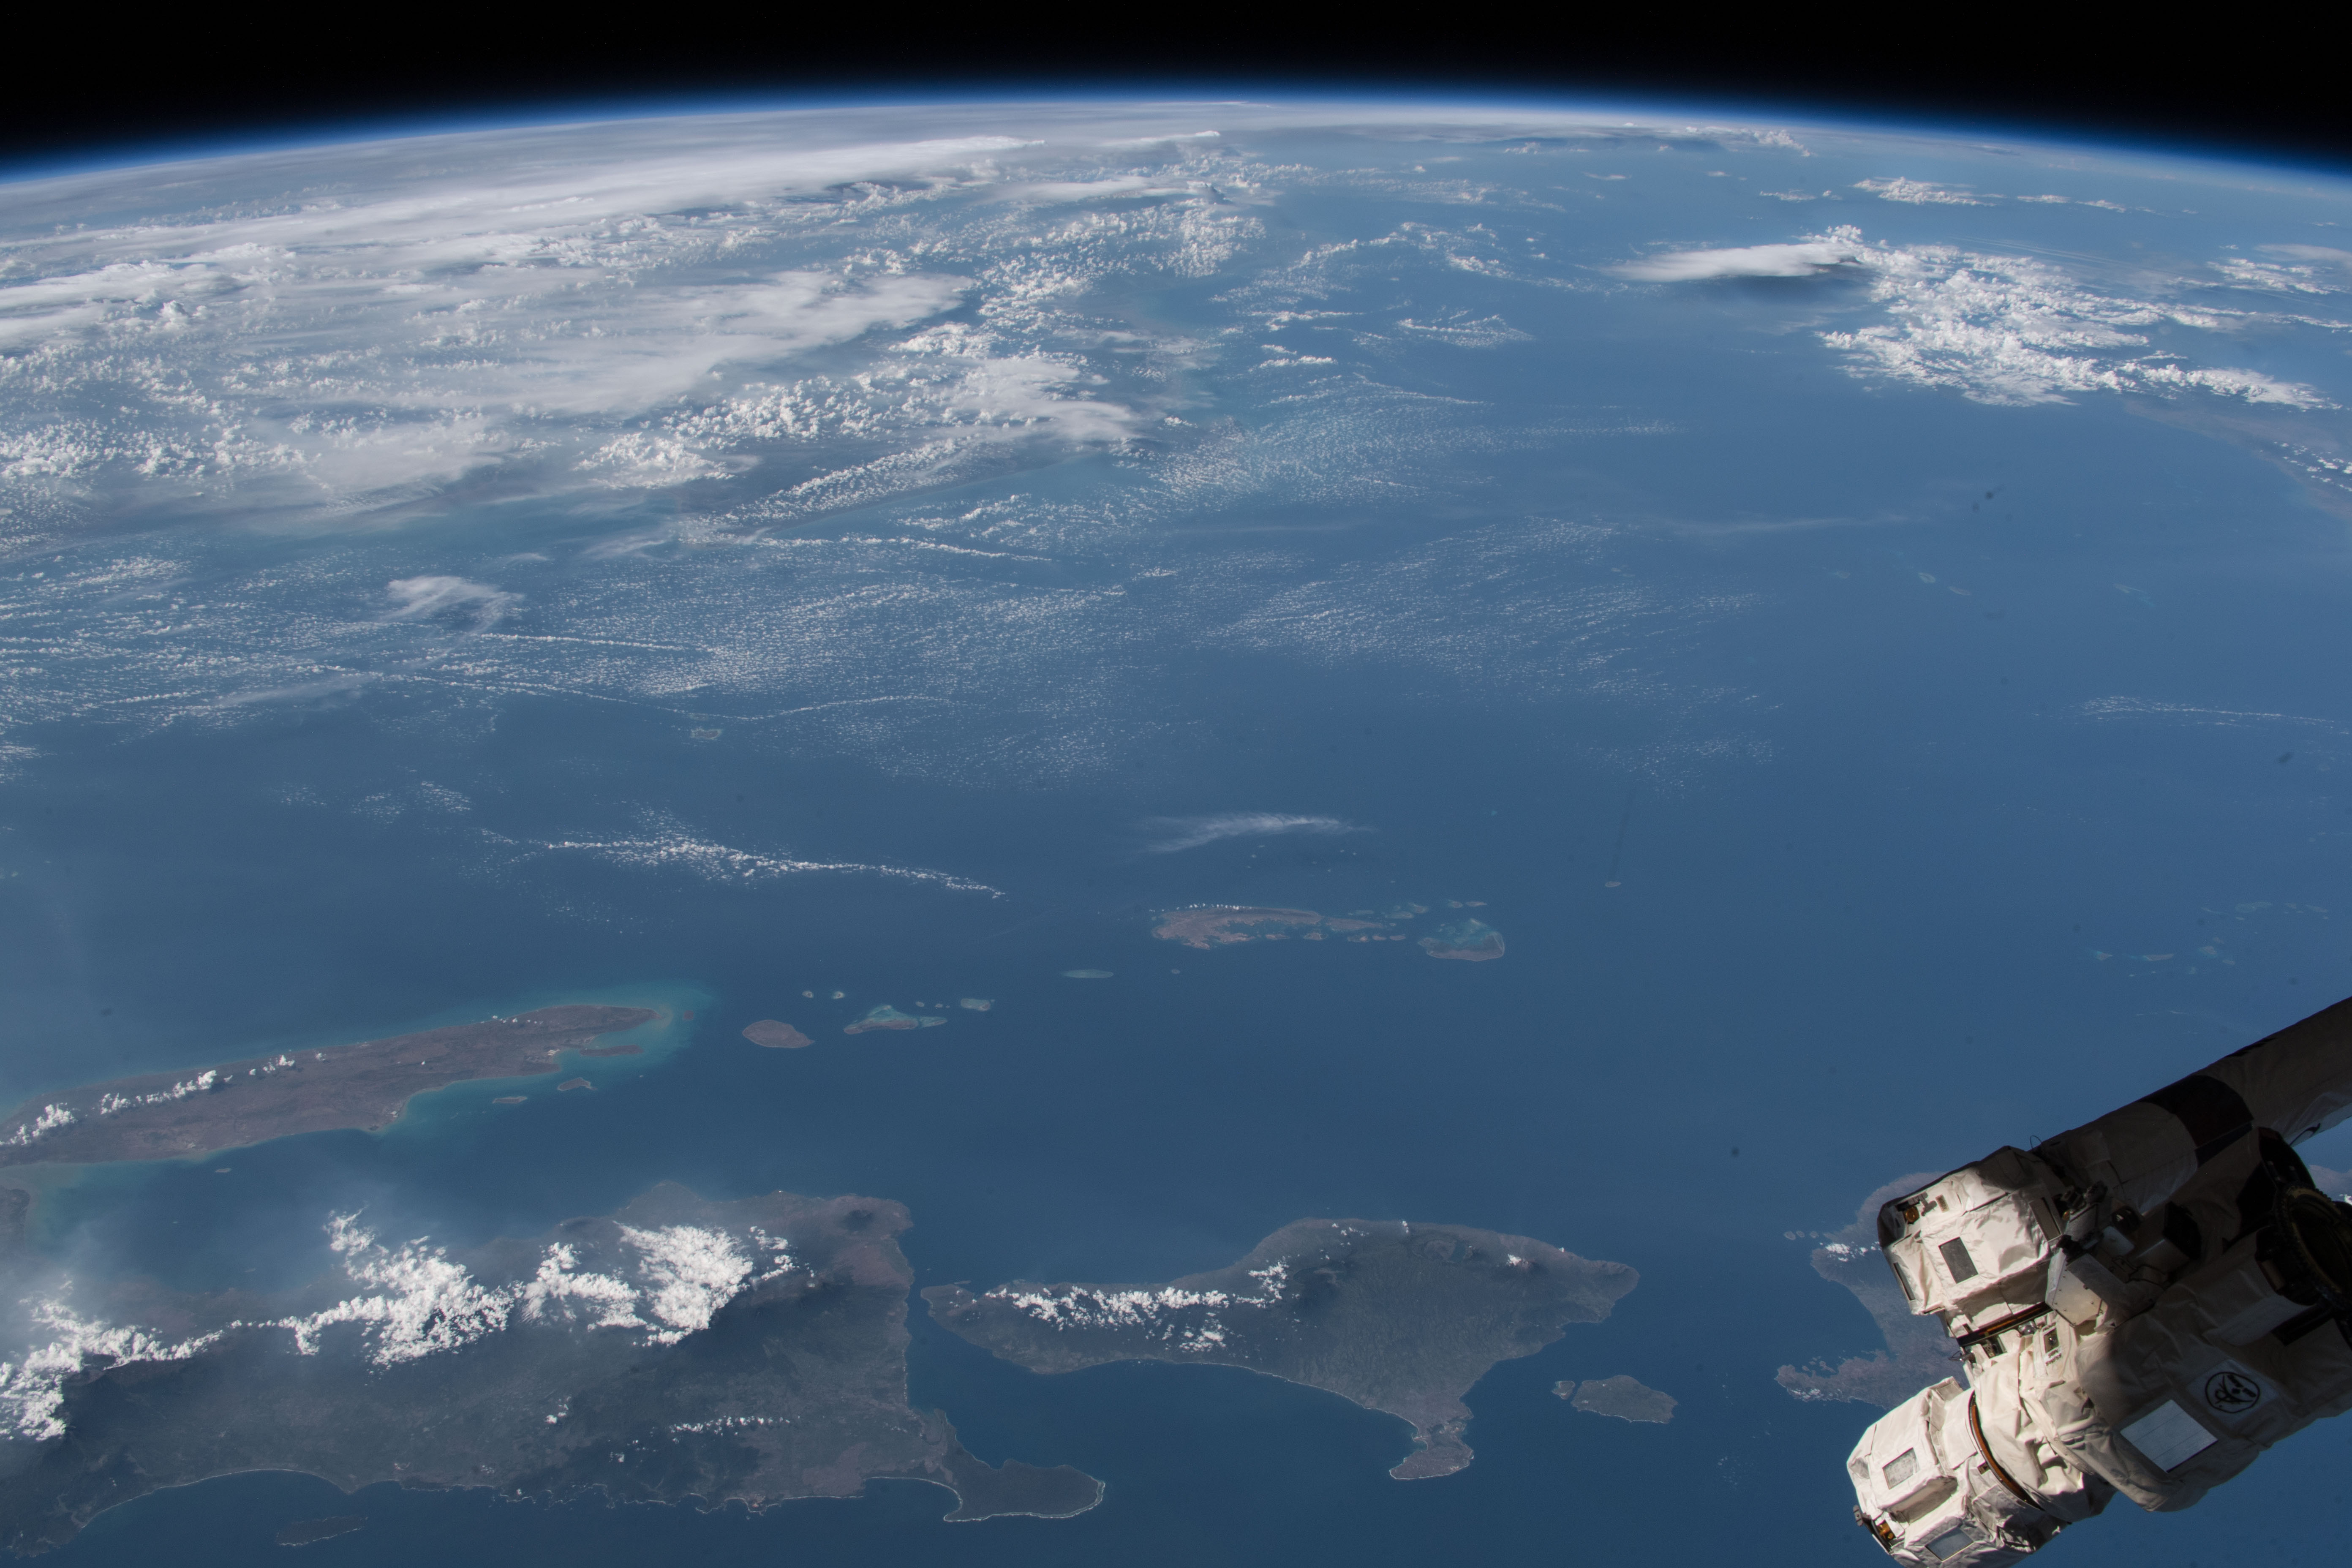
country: INDONESIA-J
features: PULAU SAUBI, PULAU PALIAT, BALI SEA
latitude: -6.6
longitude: 115.1
